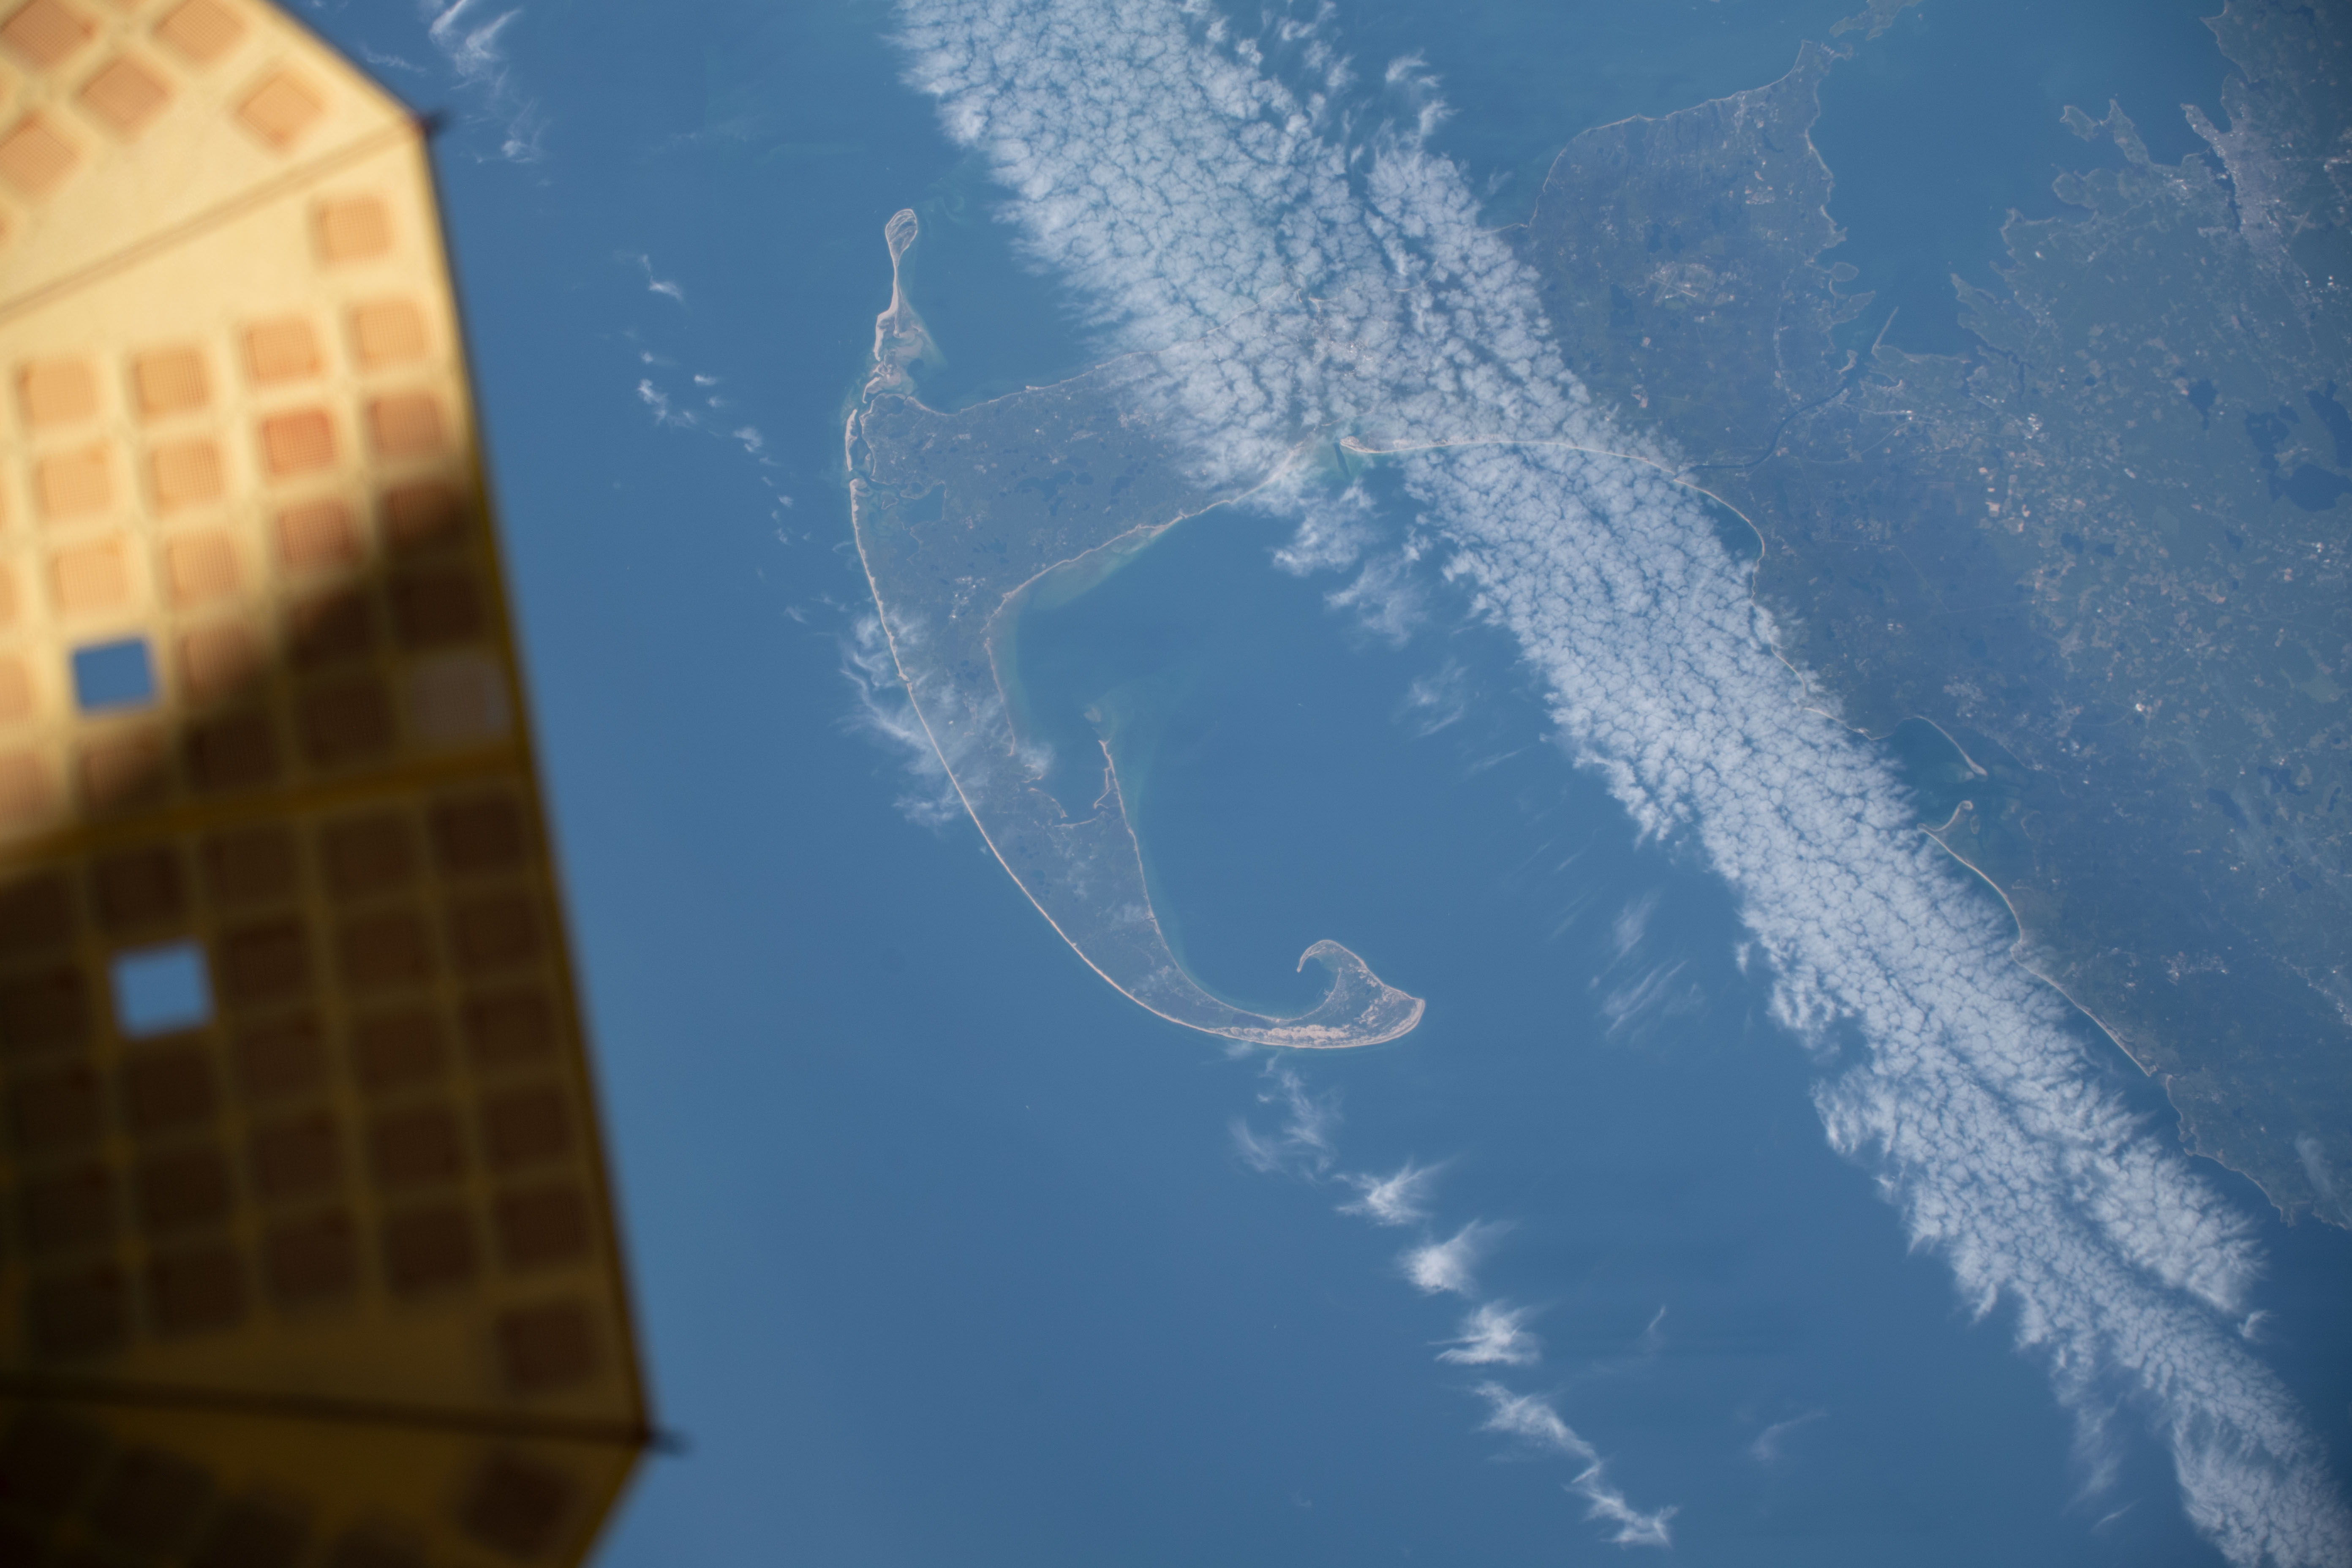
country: USA-MASSACHUSETTS
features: CAPE COD BAY, WELLFLEET, LITTLE STELLWAGEN BASIN
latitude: 41.9
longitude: -70.1
